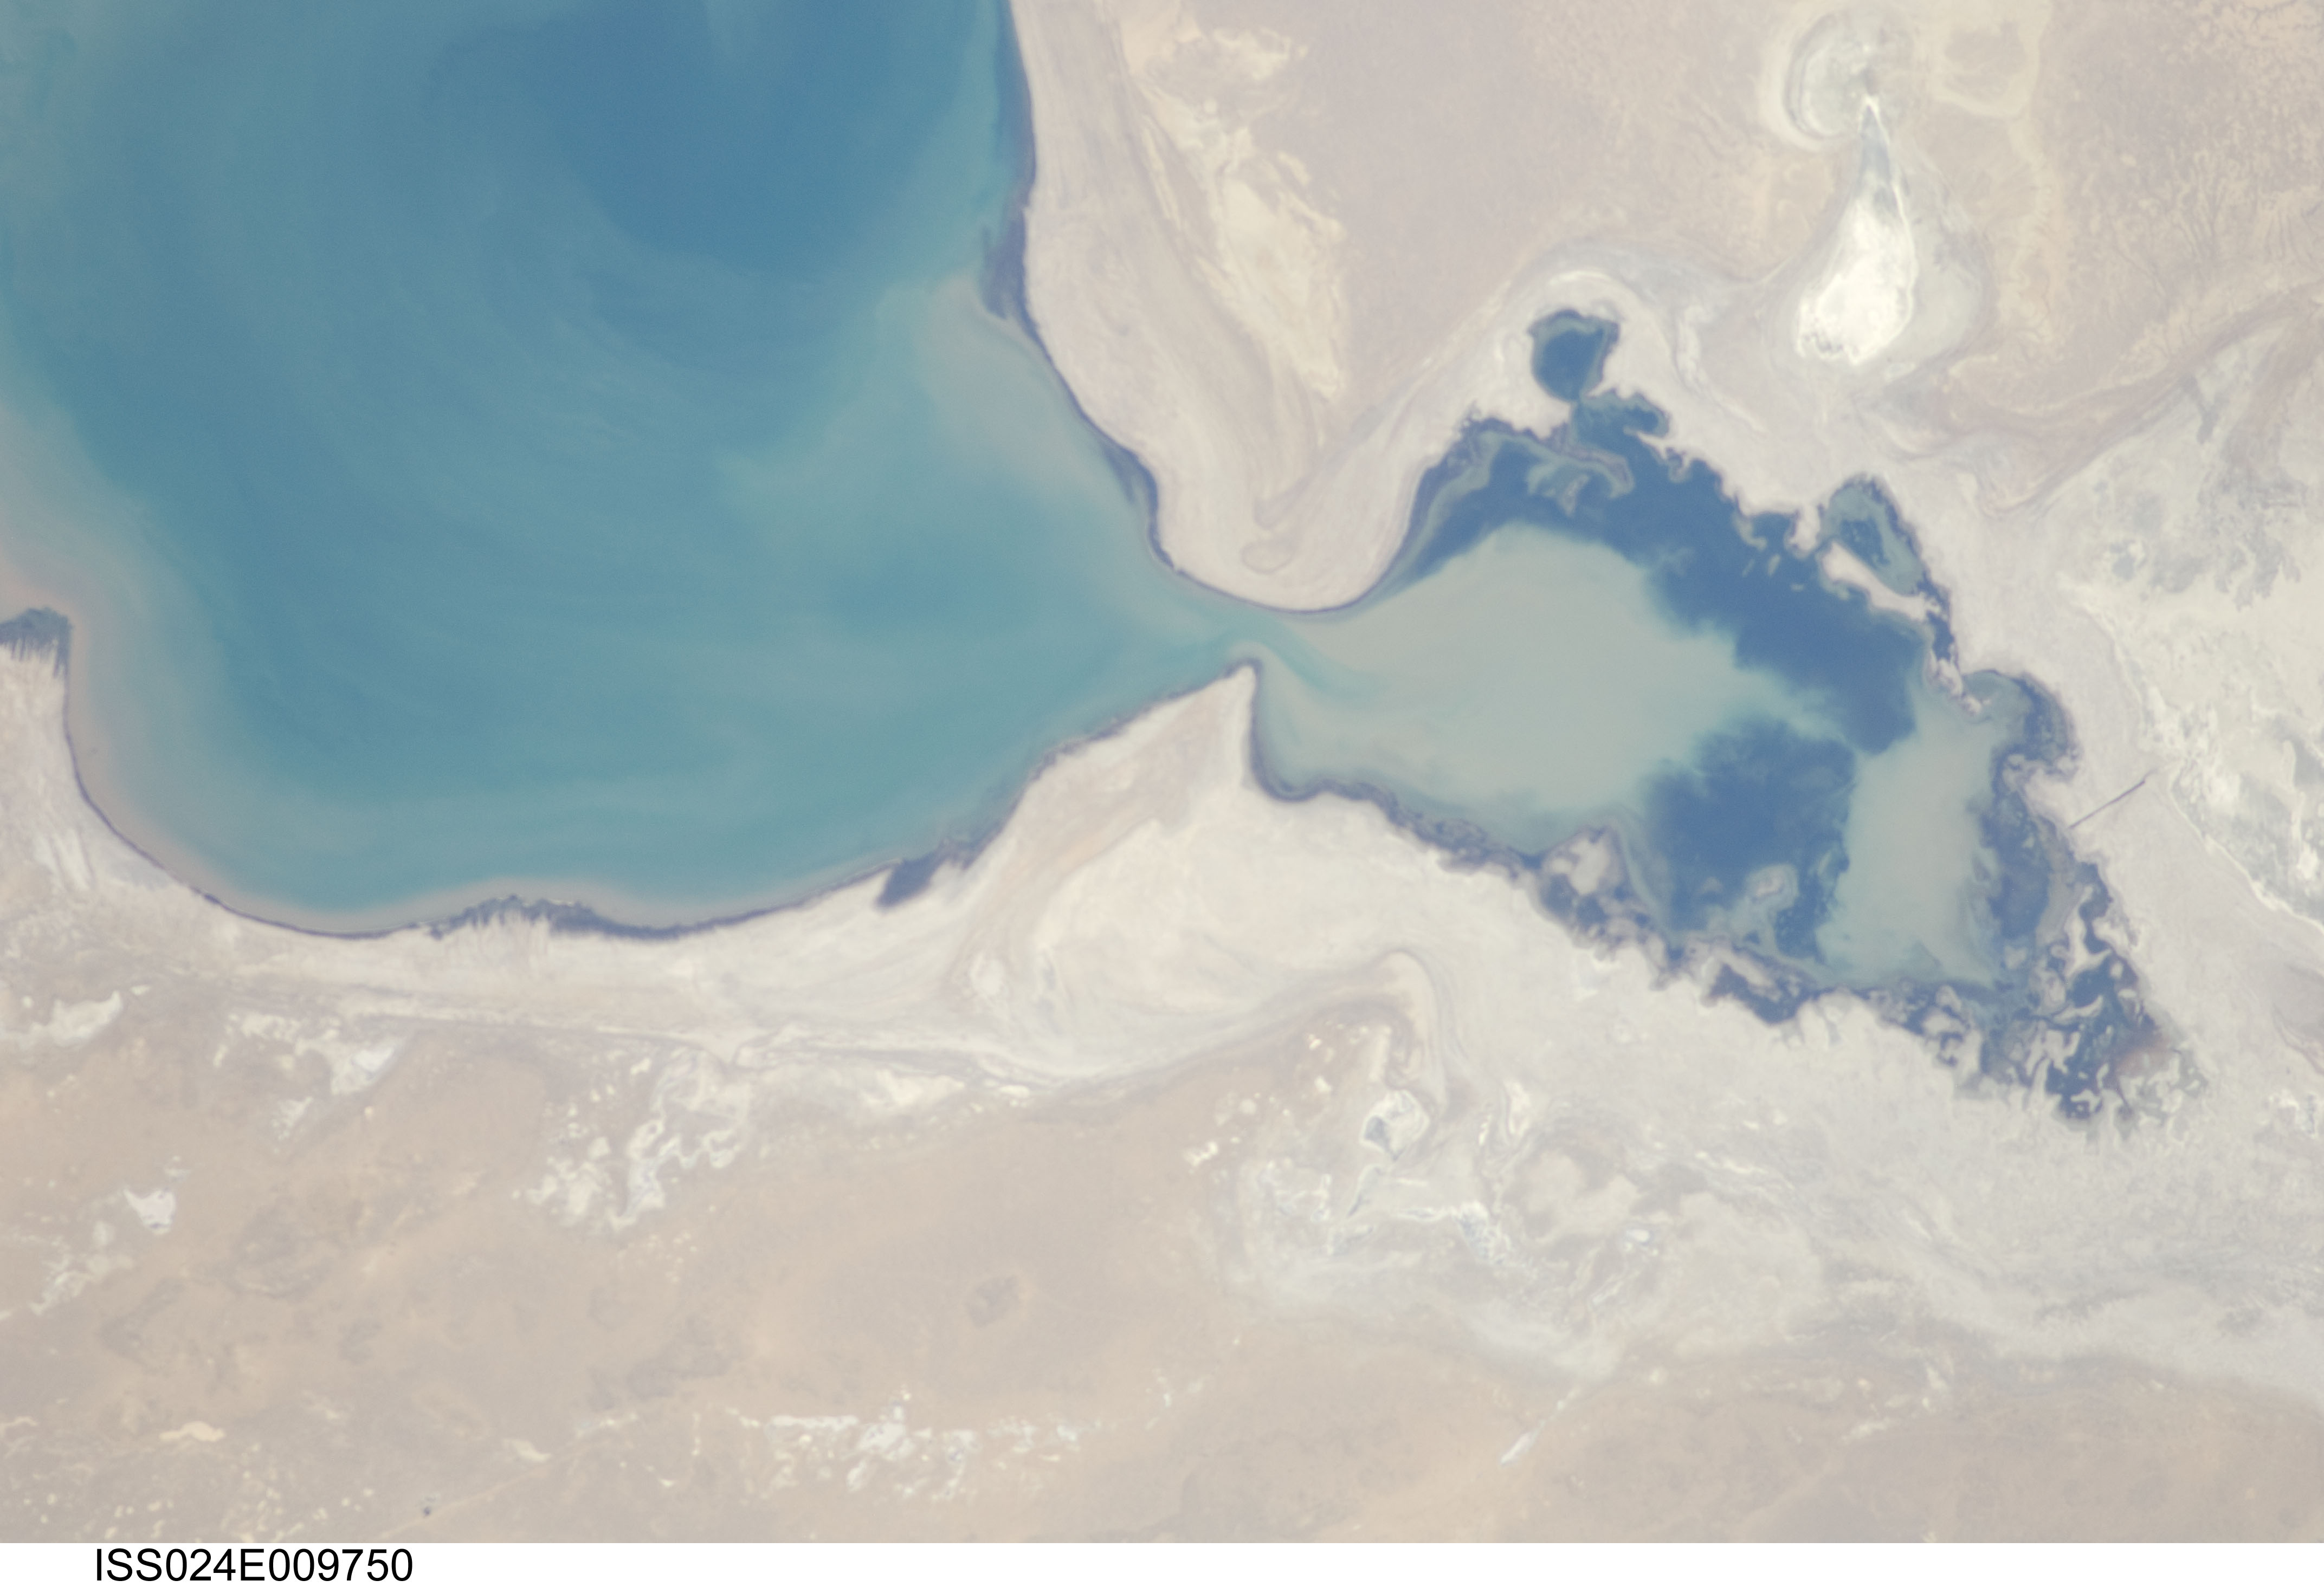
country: KAZAKHSTAN
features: NORTHERN LOBE OF ARAL SEA BASIN, REMAINS OF SARYSH'GANAK BAY, DESERT
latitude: 46.4
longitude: 61.3
